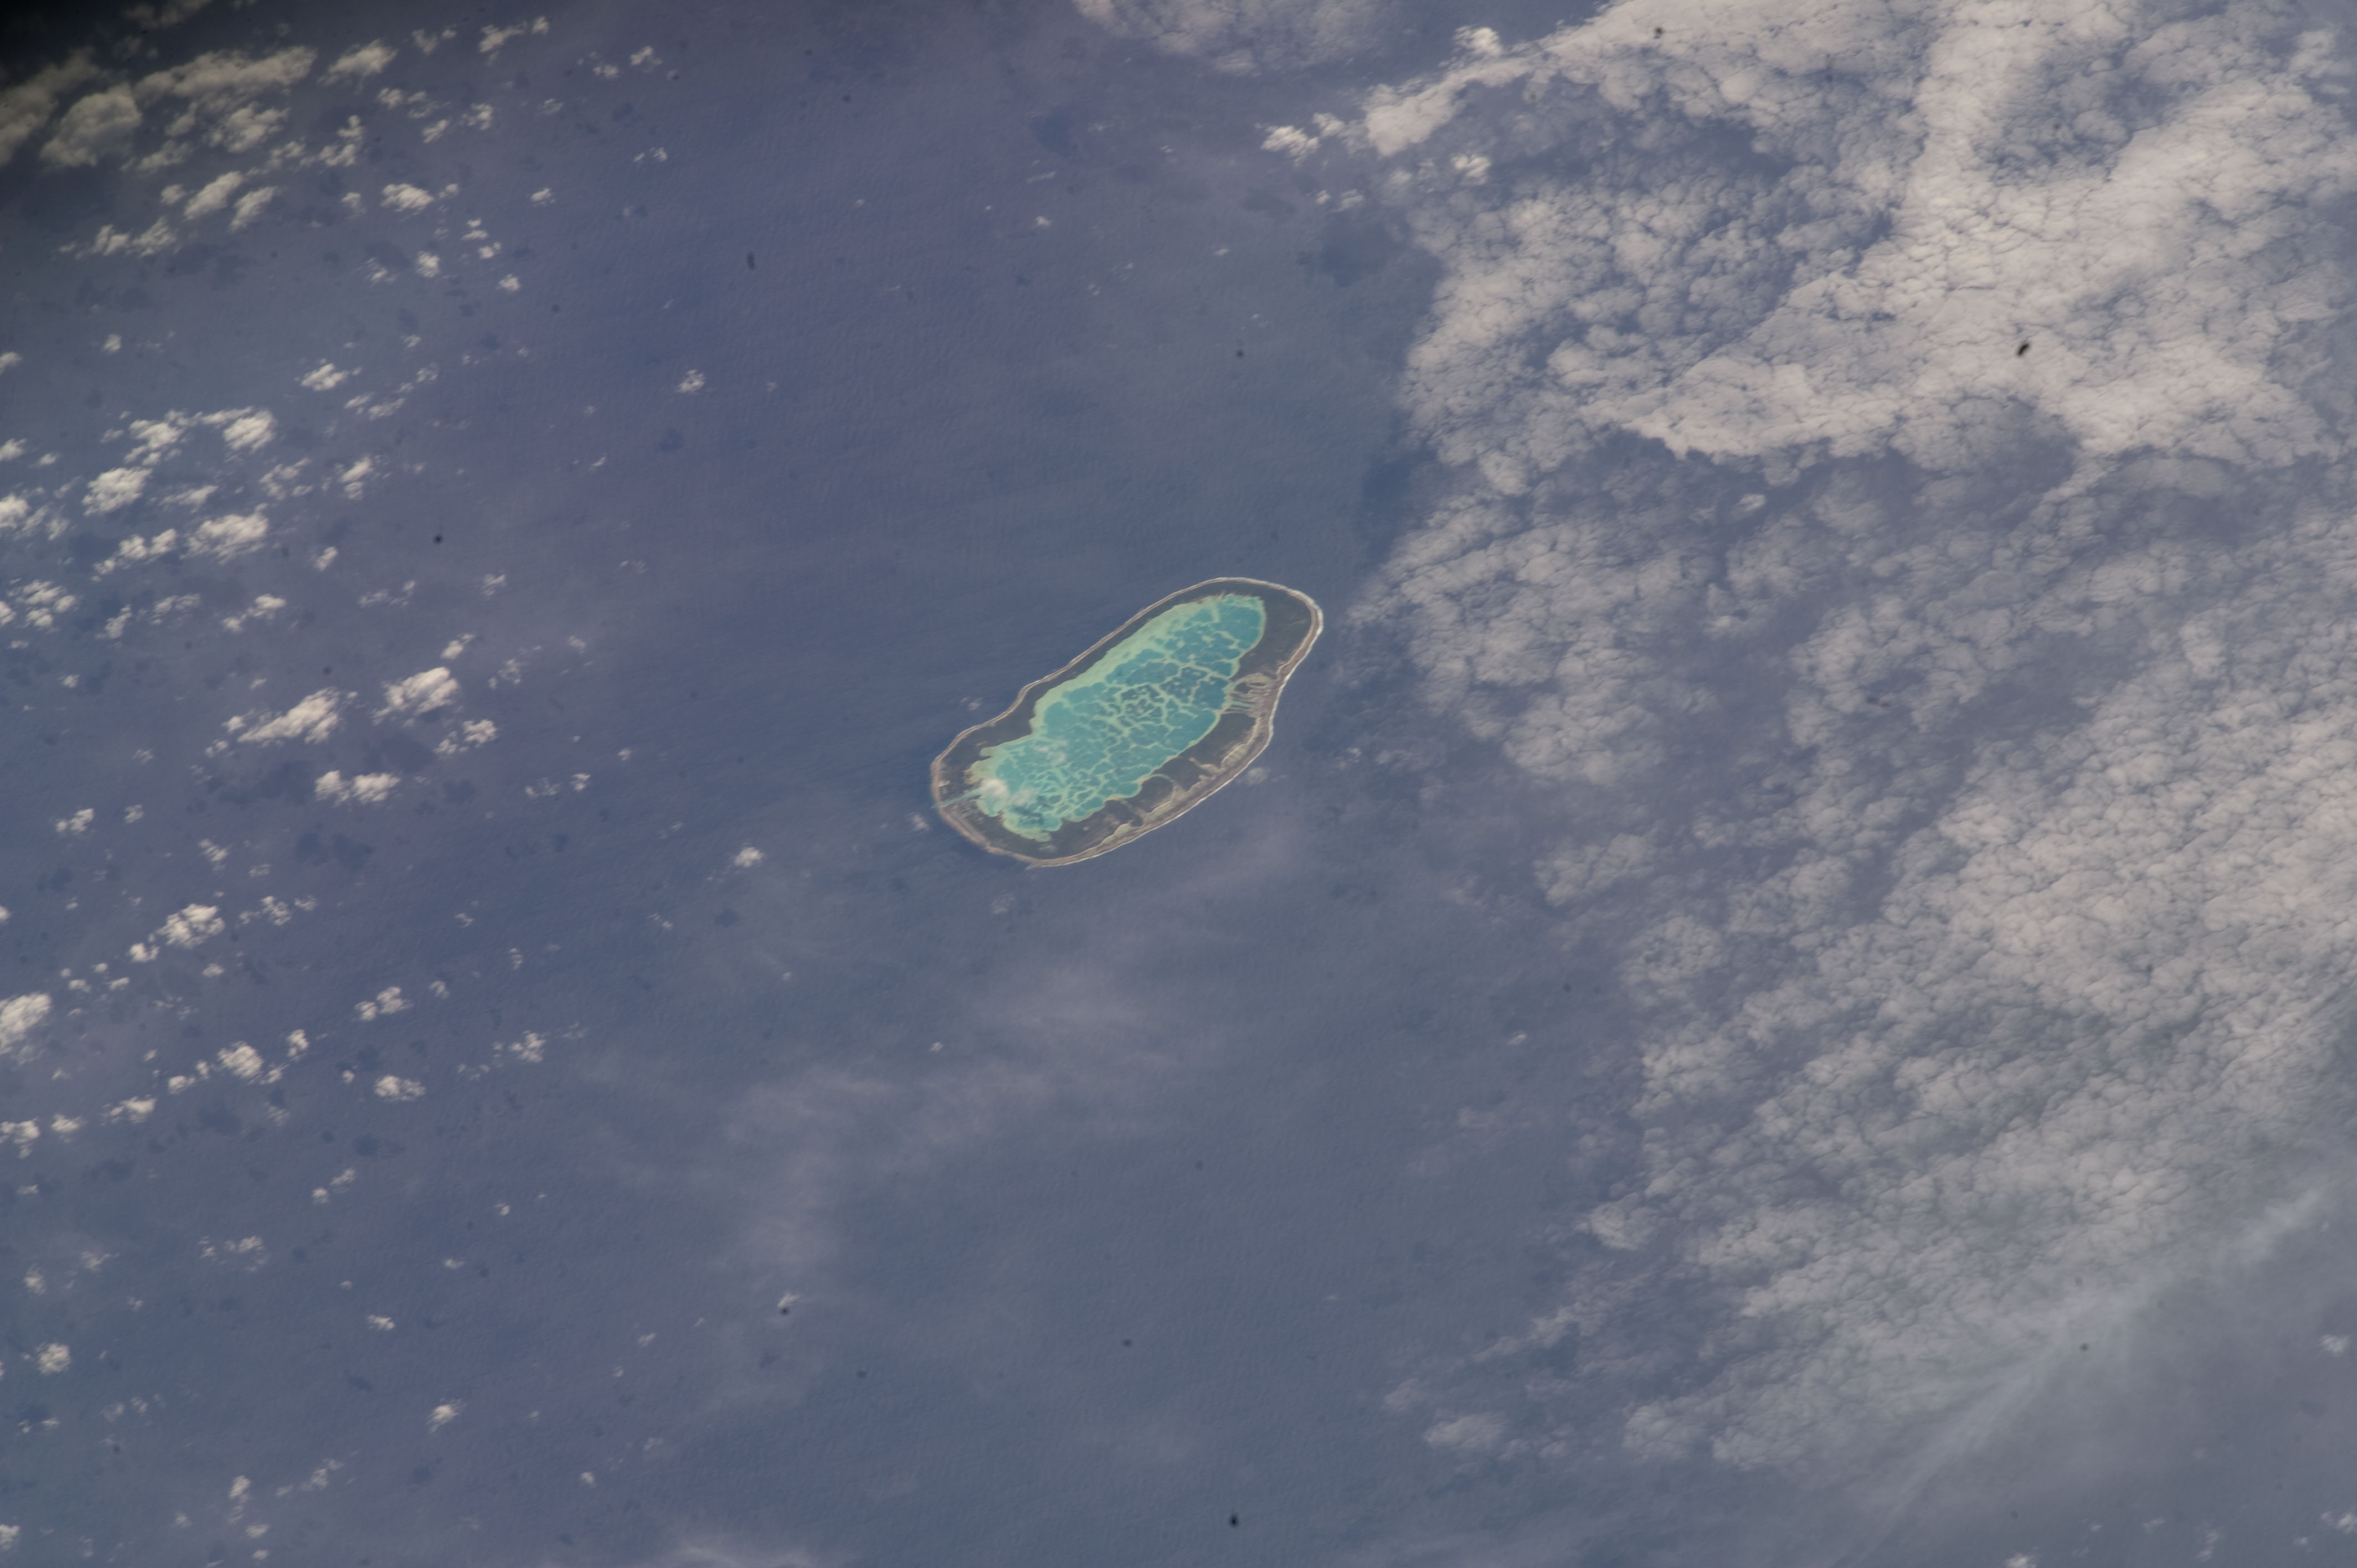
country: TUAMOTU ARCHIPELAGO
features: S. PACIFIC O., MATAIVA, GLINT
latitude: -14.9
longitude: -148.7
